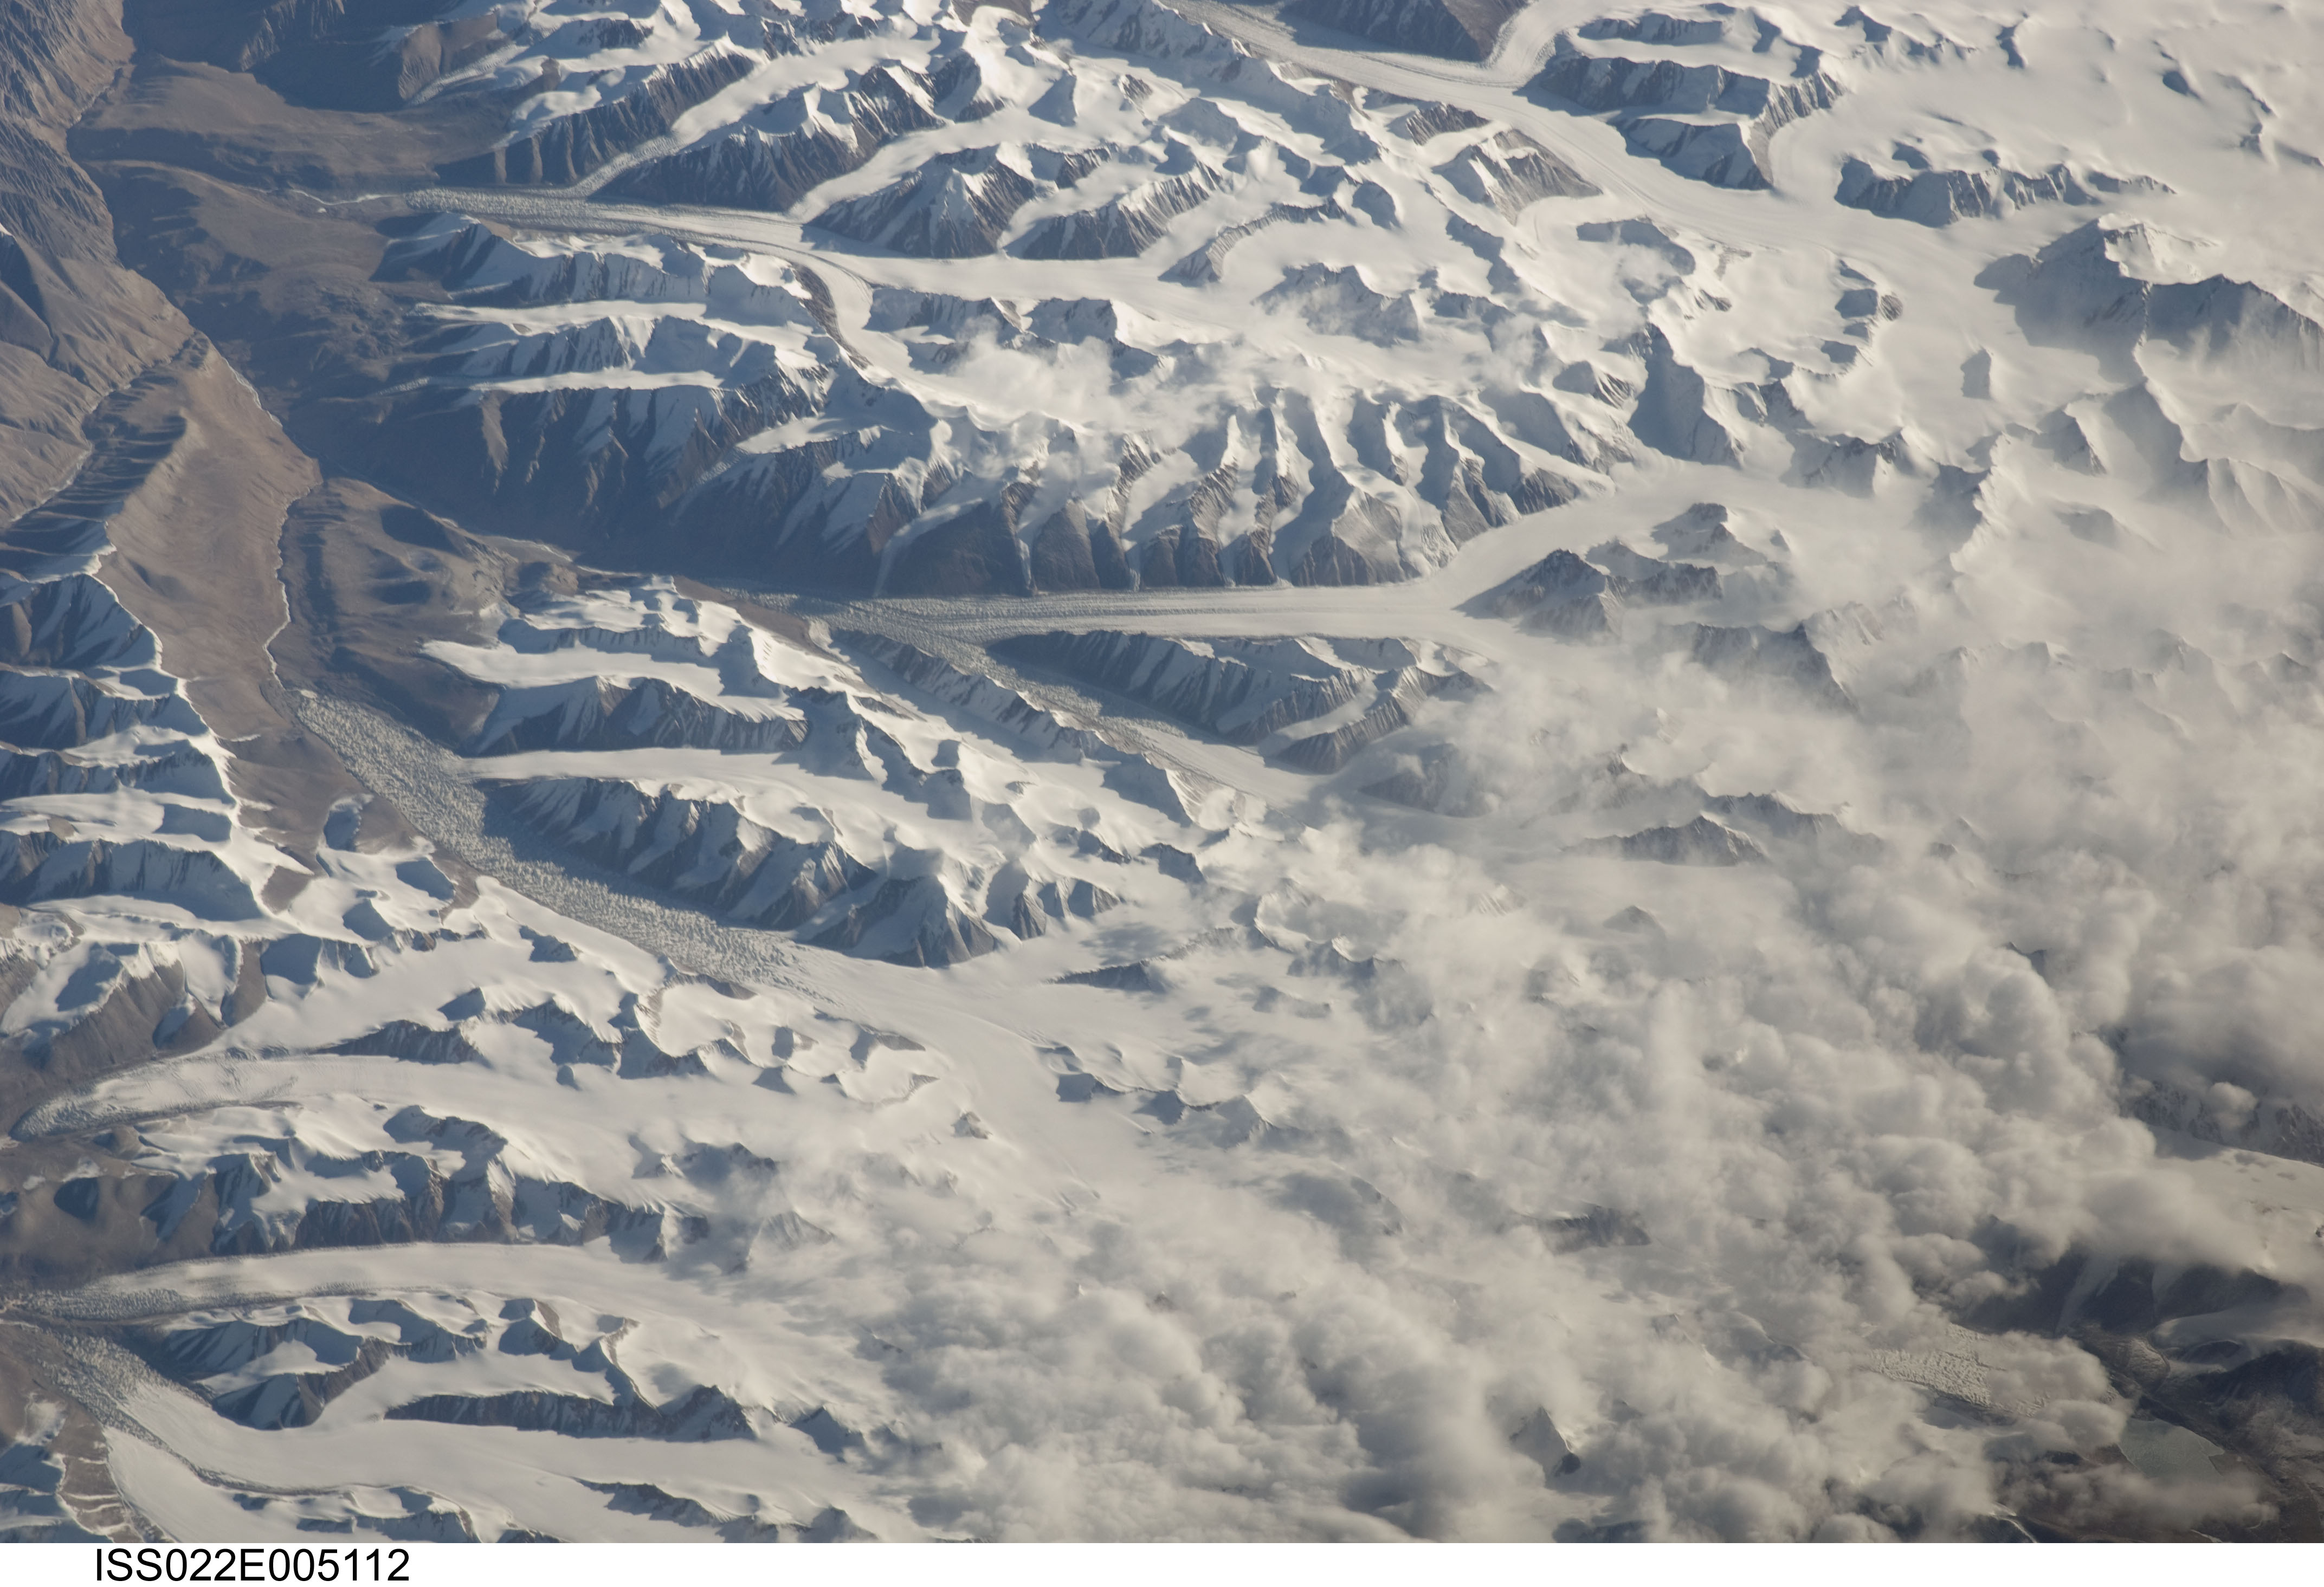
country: CHINA
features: KUNLUN MTS., SNOW, GLACIERS
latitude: 35.5
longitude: 80.7
